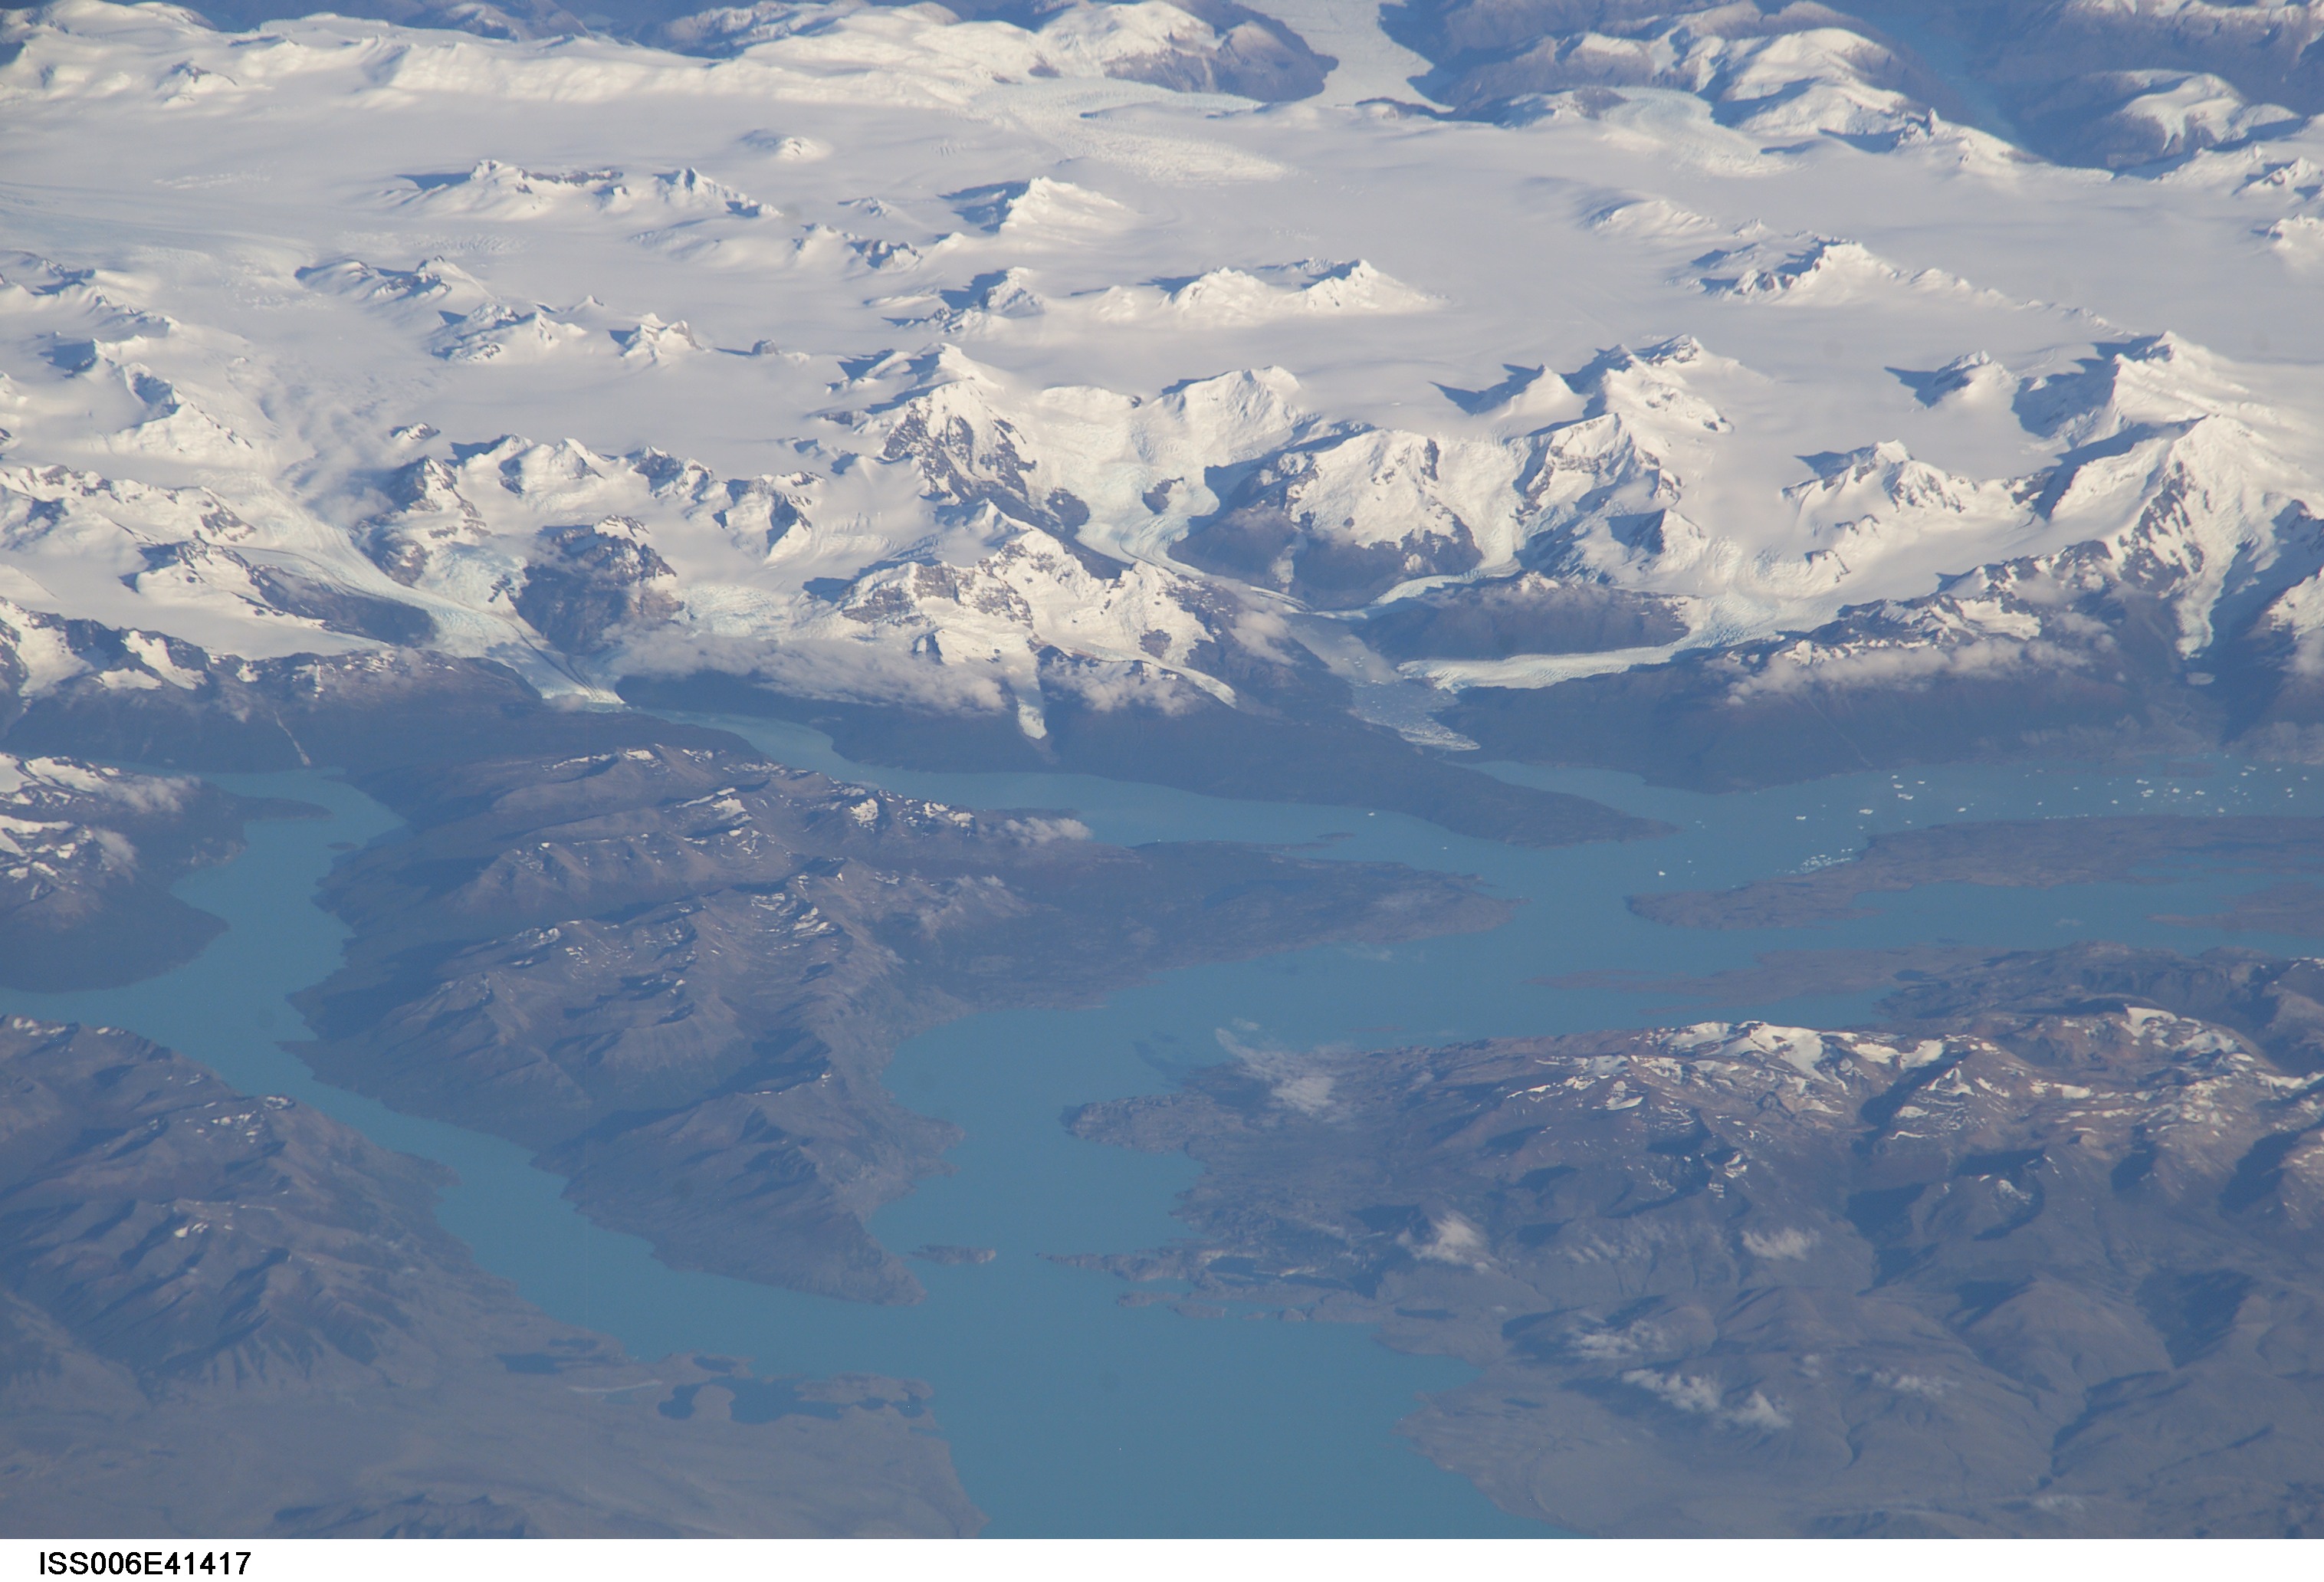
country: CHILE
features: BRAZO NORTE, ANDES MOUNTAINS
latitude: -50.0
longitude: -73.5
